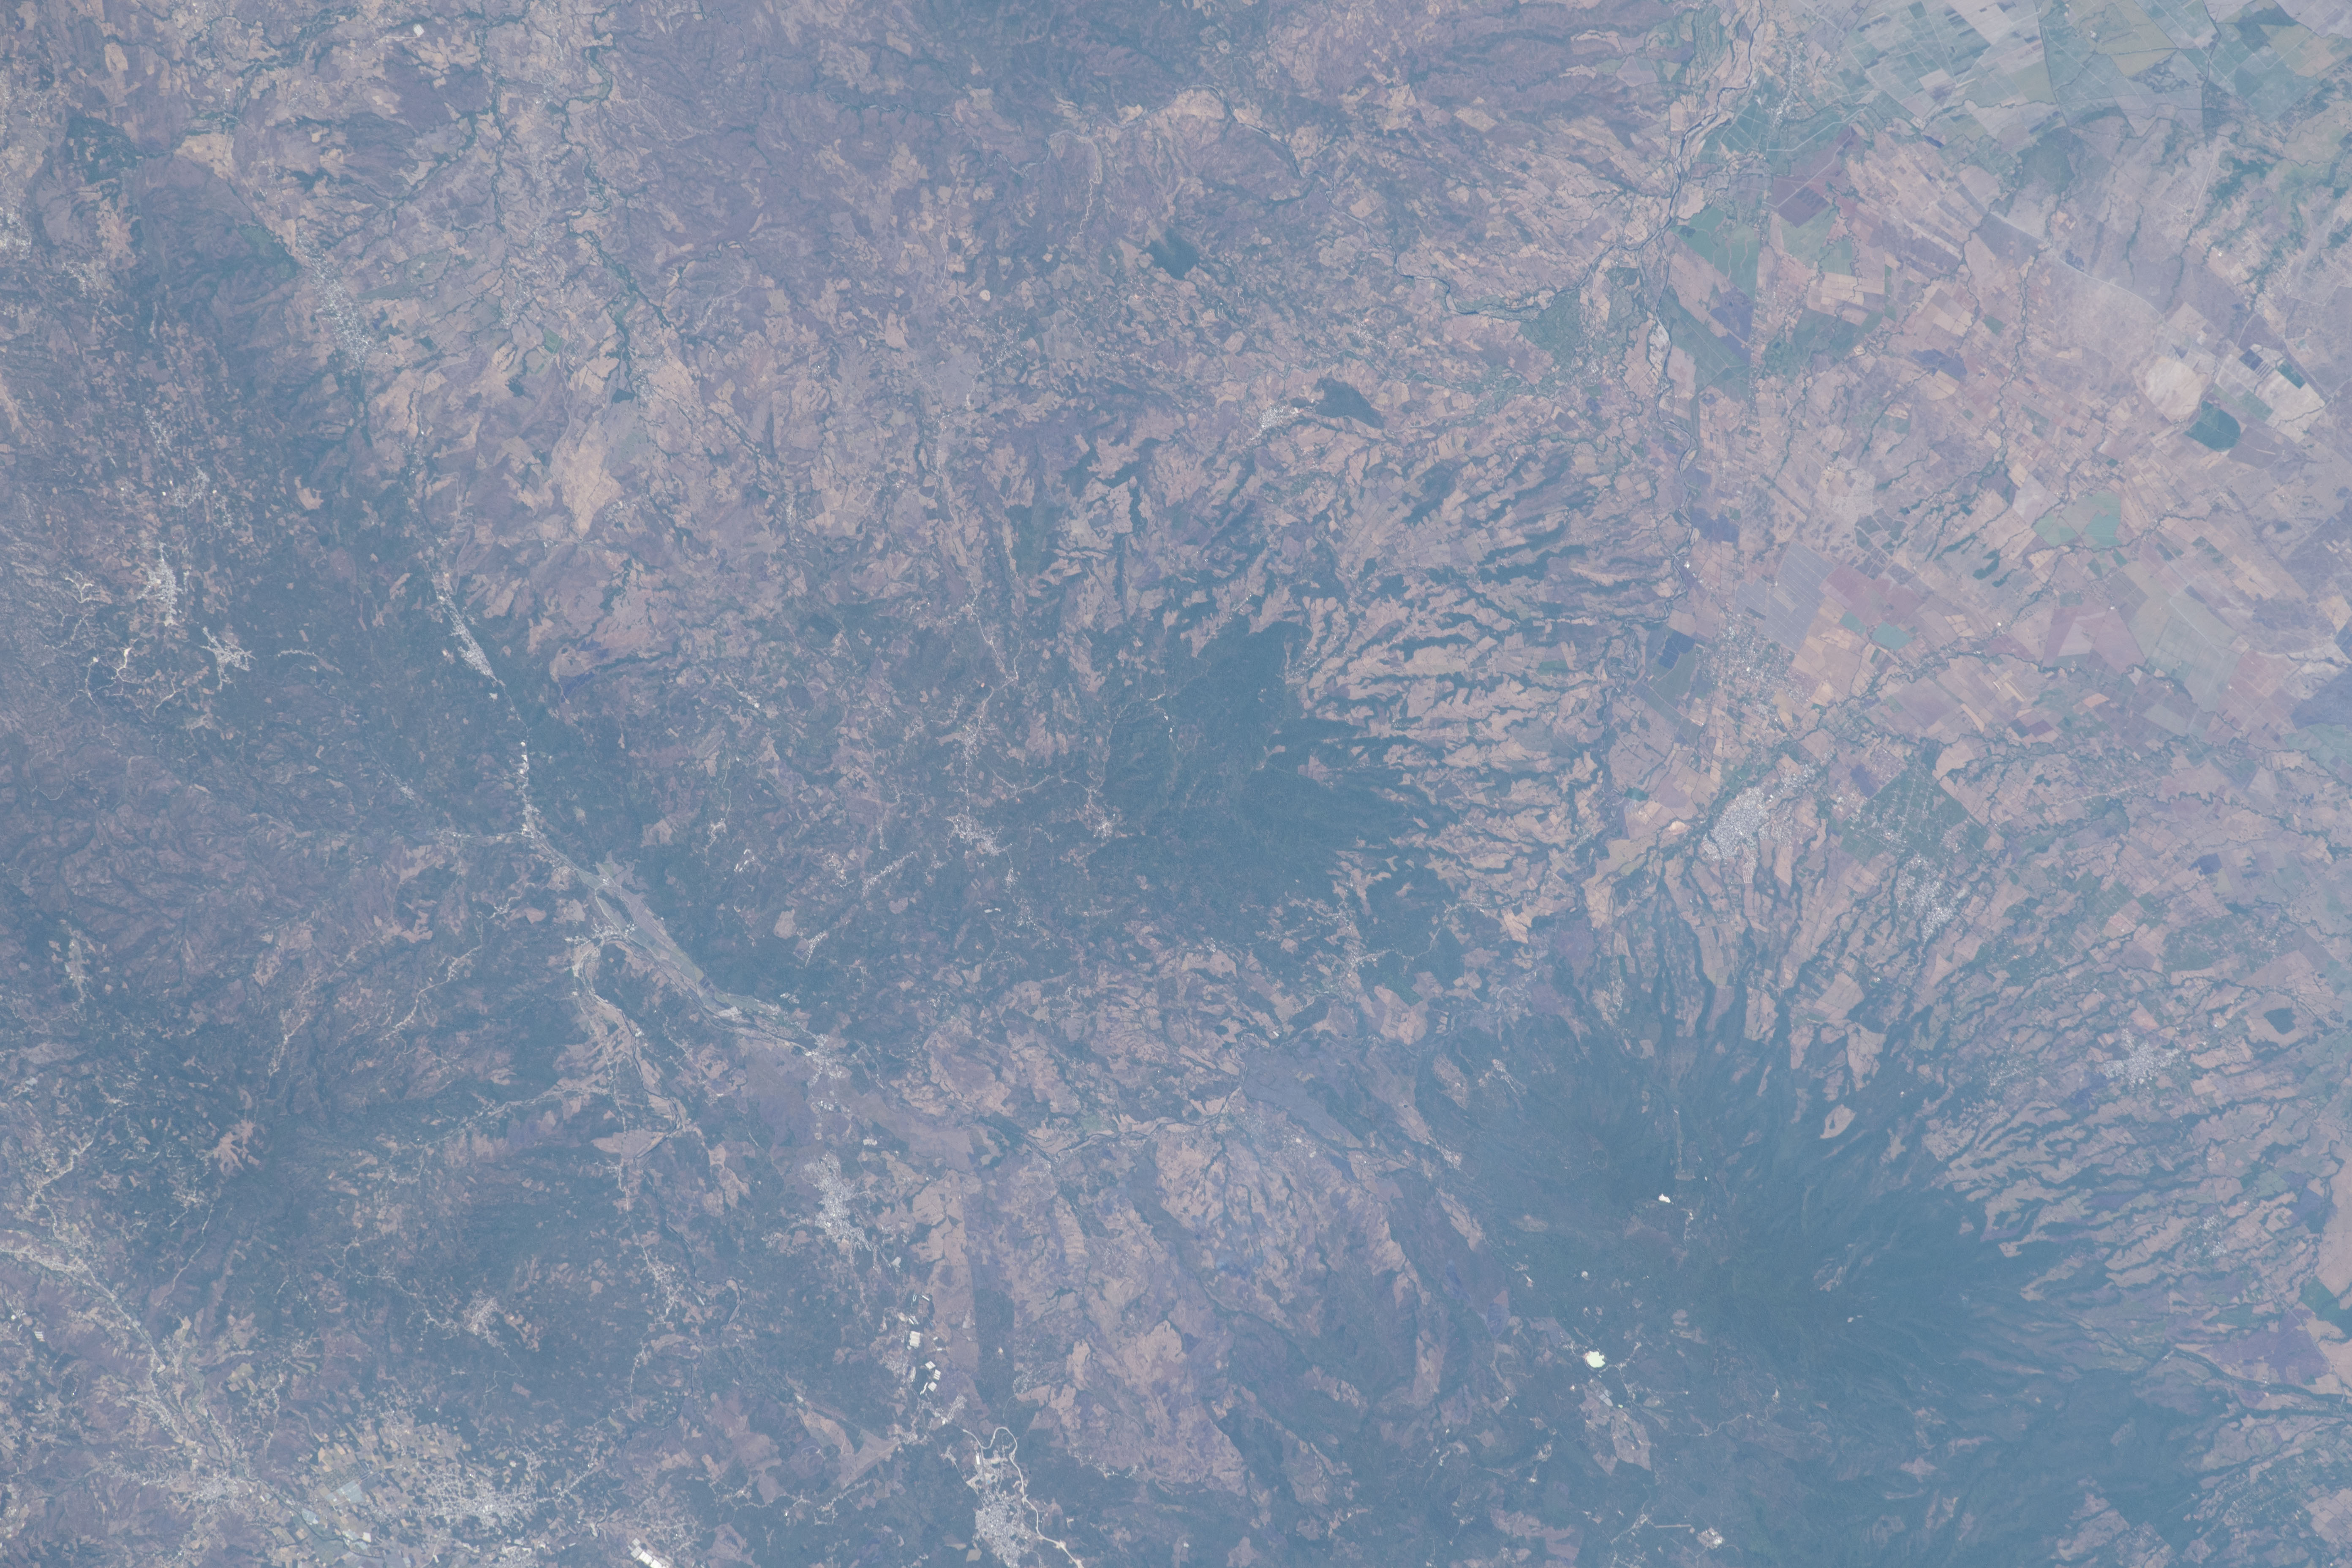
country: GUATEMALA
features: SANTA MARIA IXHUATAN, ALDEA LAS ESCOBAS, TECUAMBURRO
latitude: 14.2
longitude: -90.3
